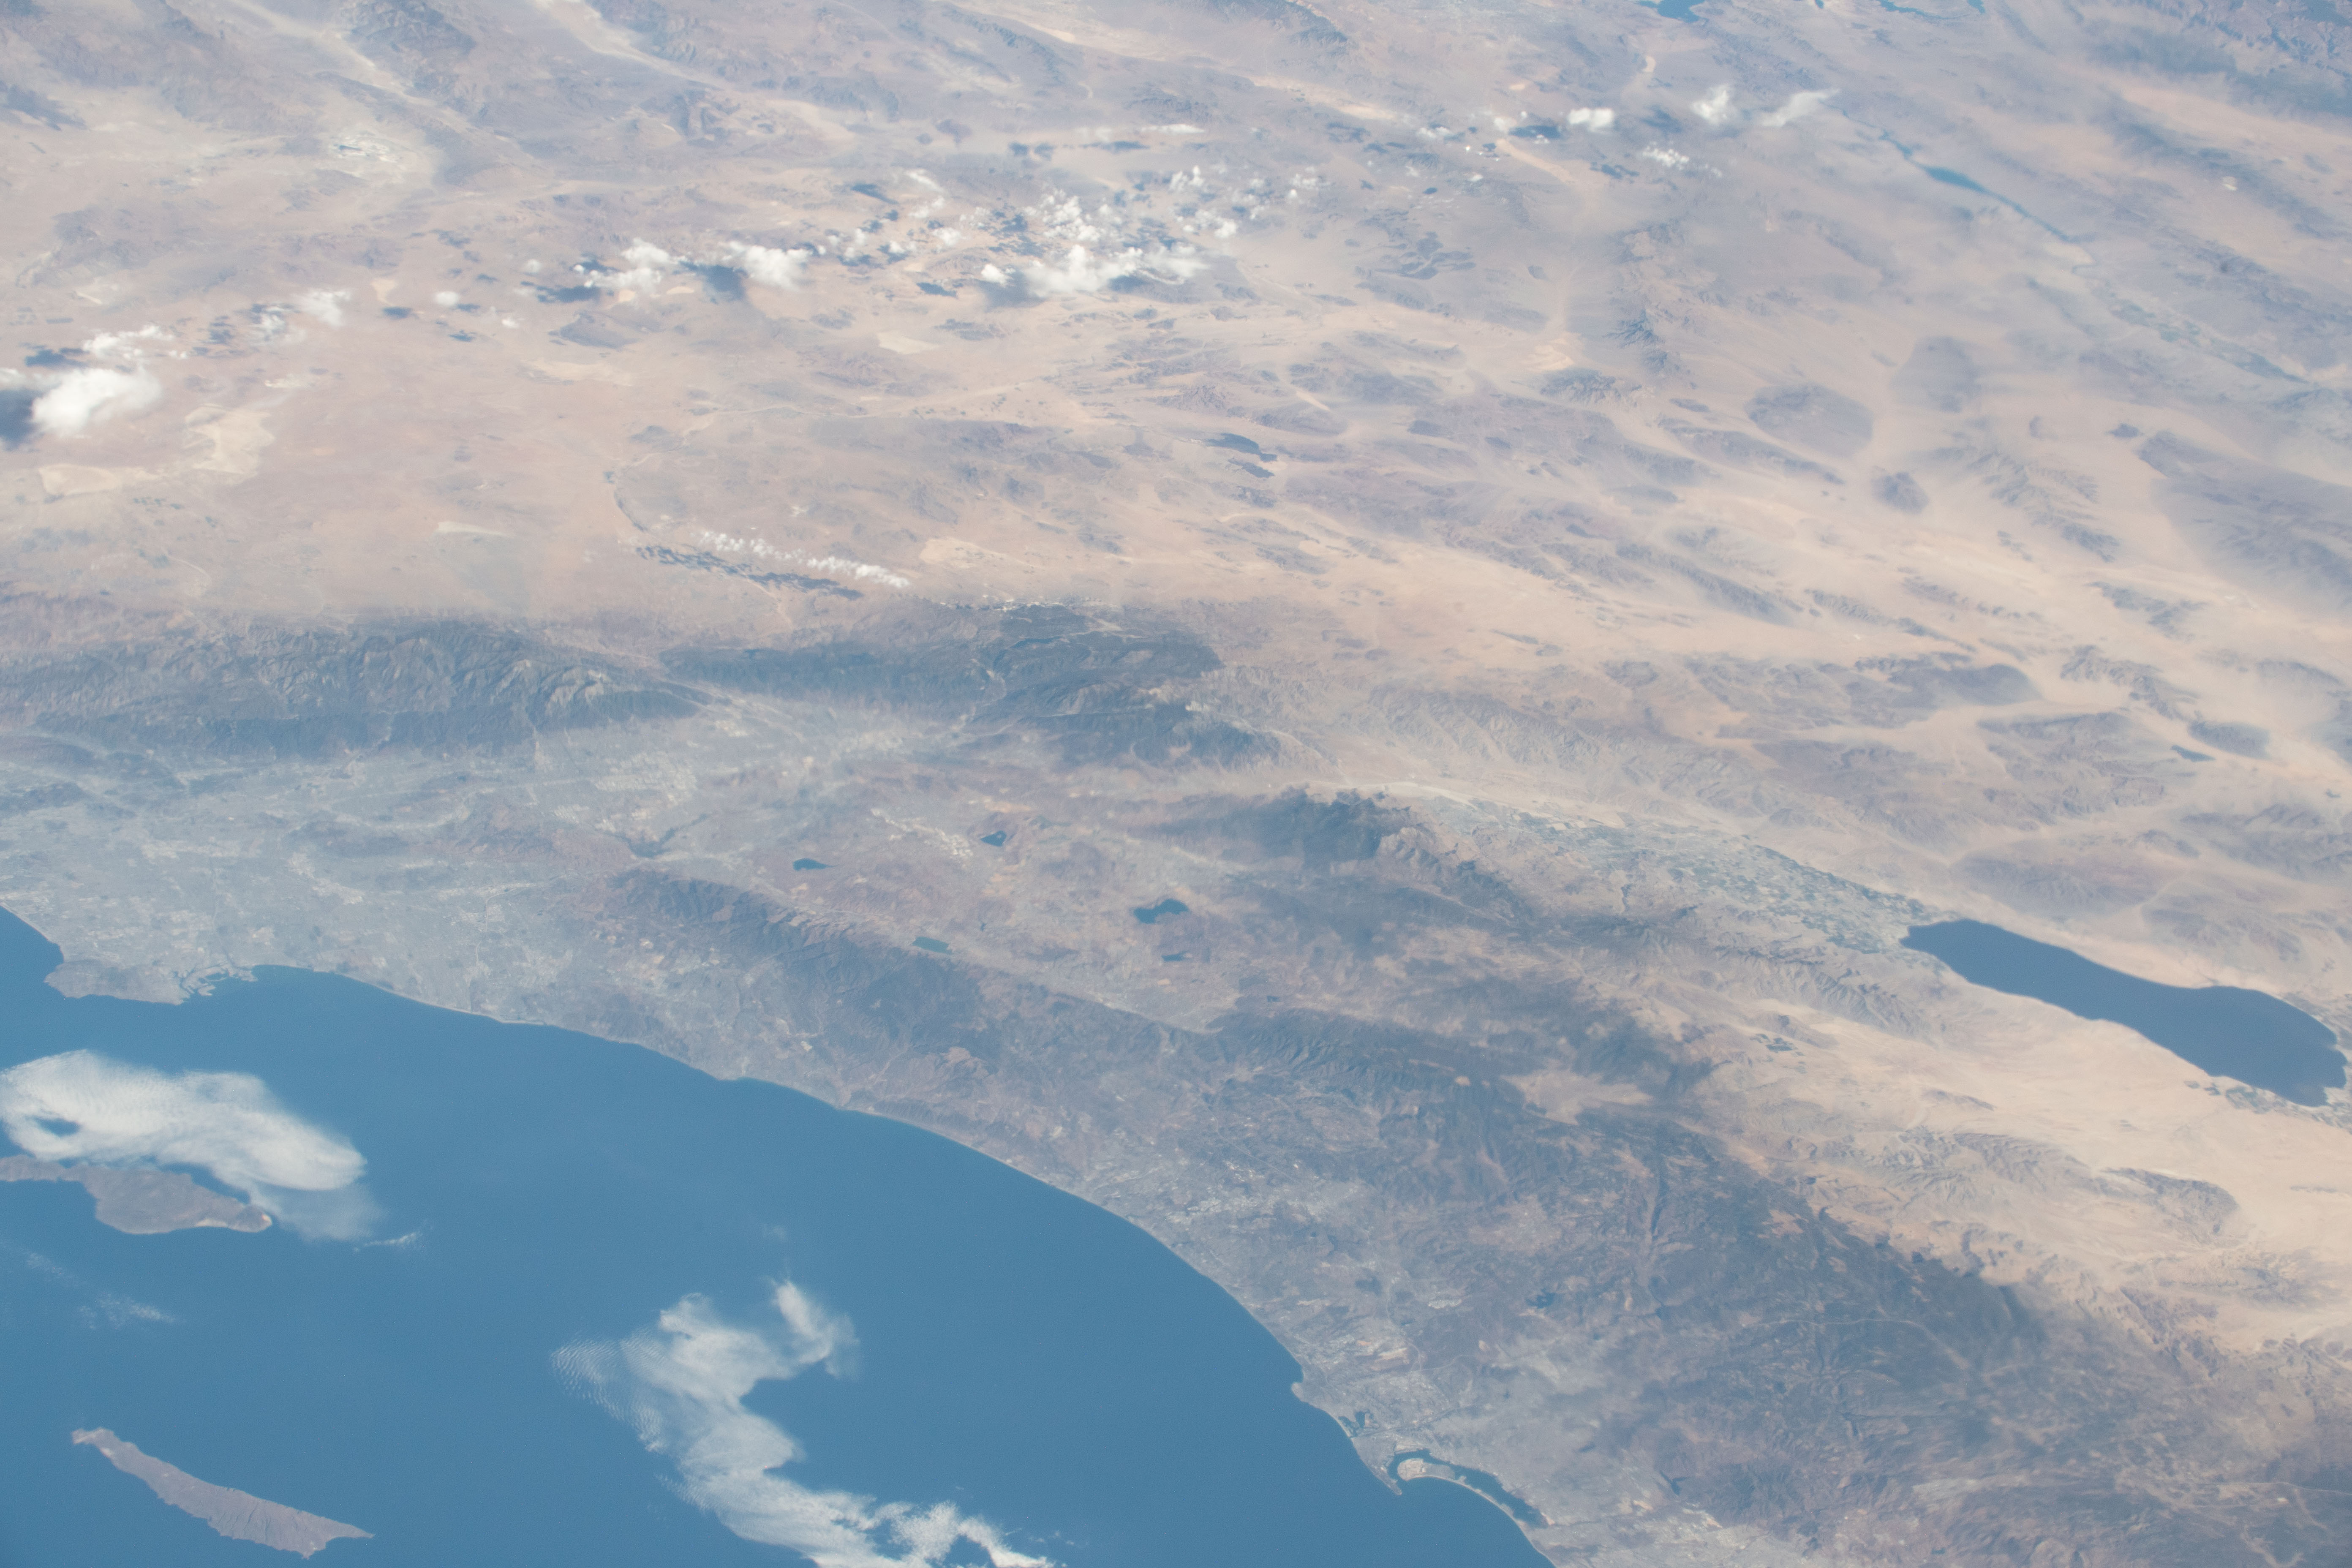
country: USA-CALIFORNIA
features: SALTON SEA, ANZA-BORREGO DESERT STATE PARK, PALOMAR MOUNTAIN, CLEVELAND NATIONAL FOREST
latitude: 33.9
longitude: -116.6
